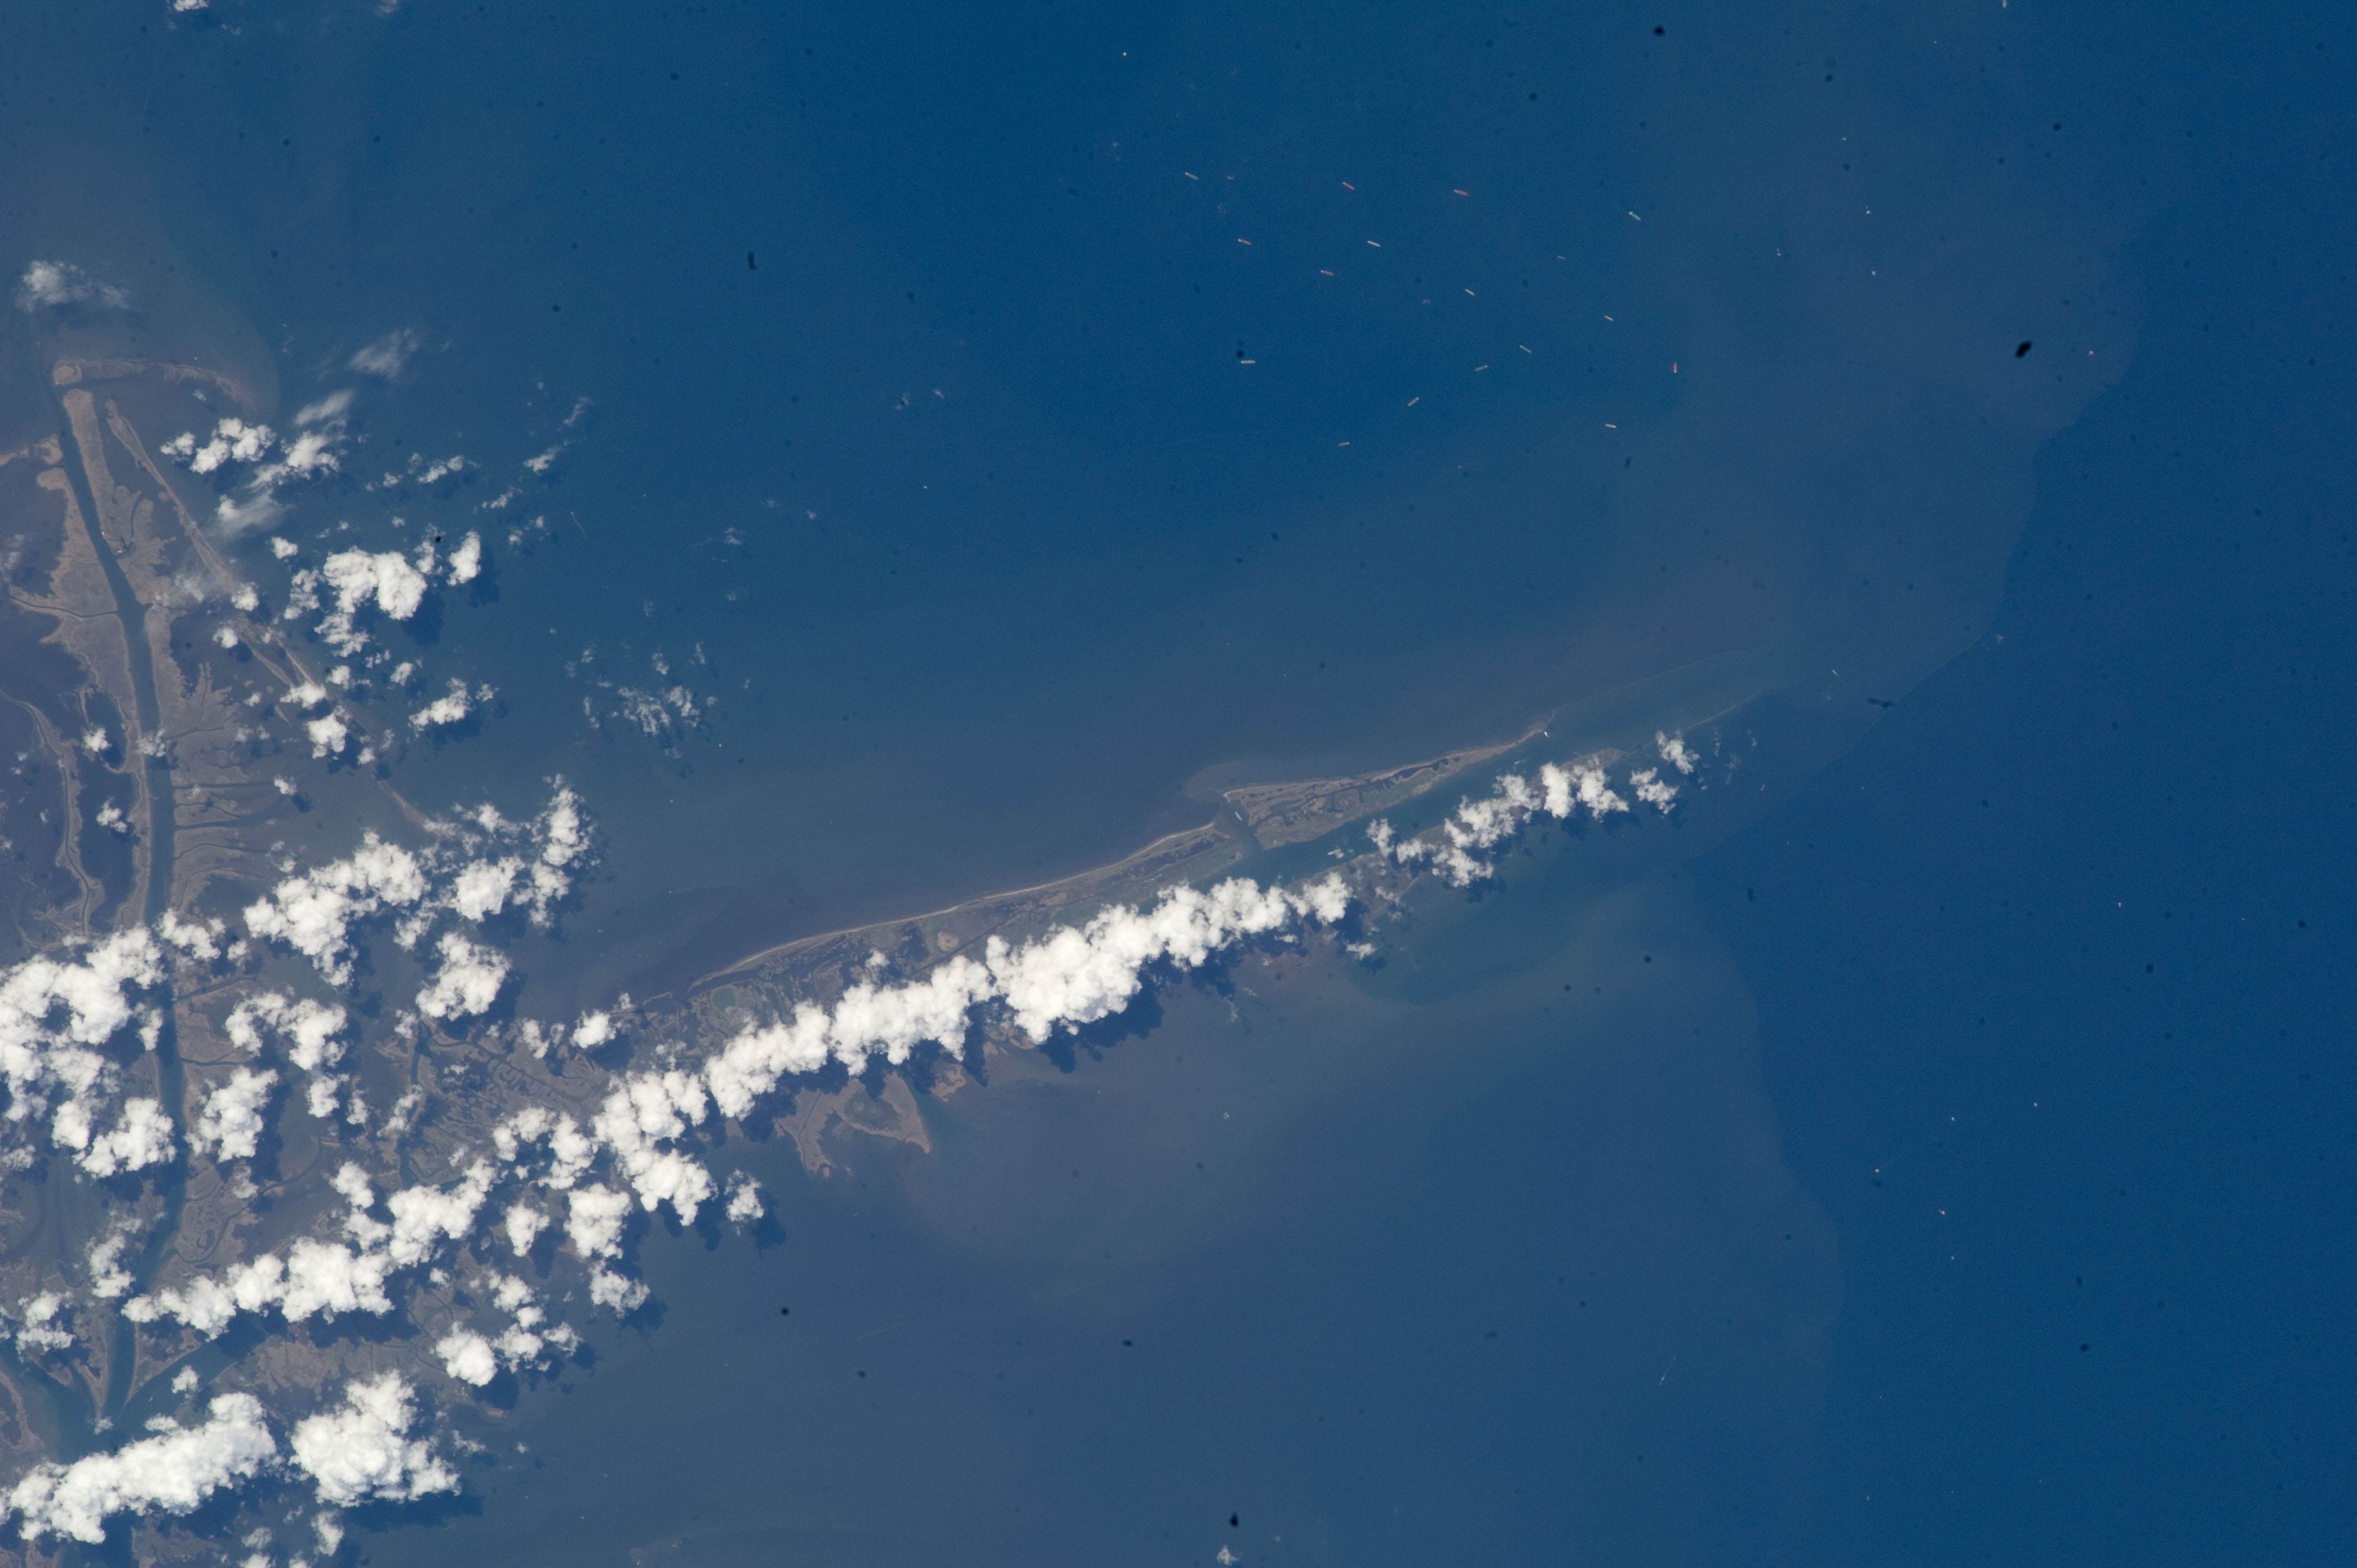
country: USA-LOUISIANA
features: MISSISSIPPI R., SOUTHWEST PASS
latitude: 28.9
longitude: -89.4
